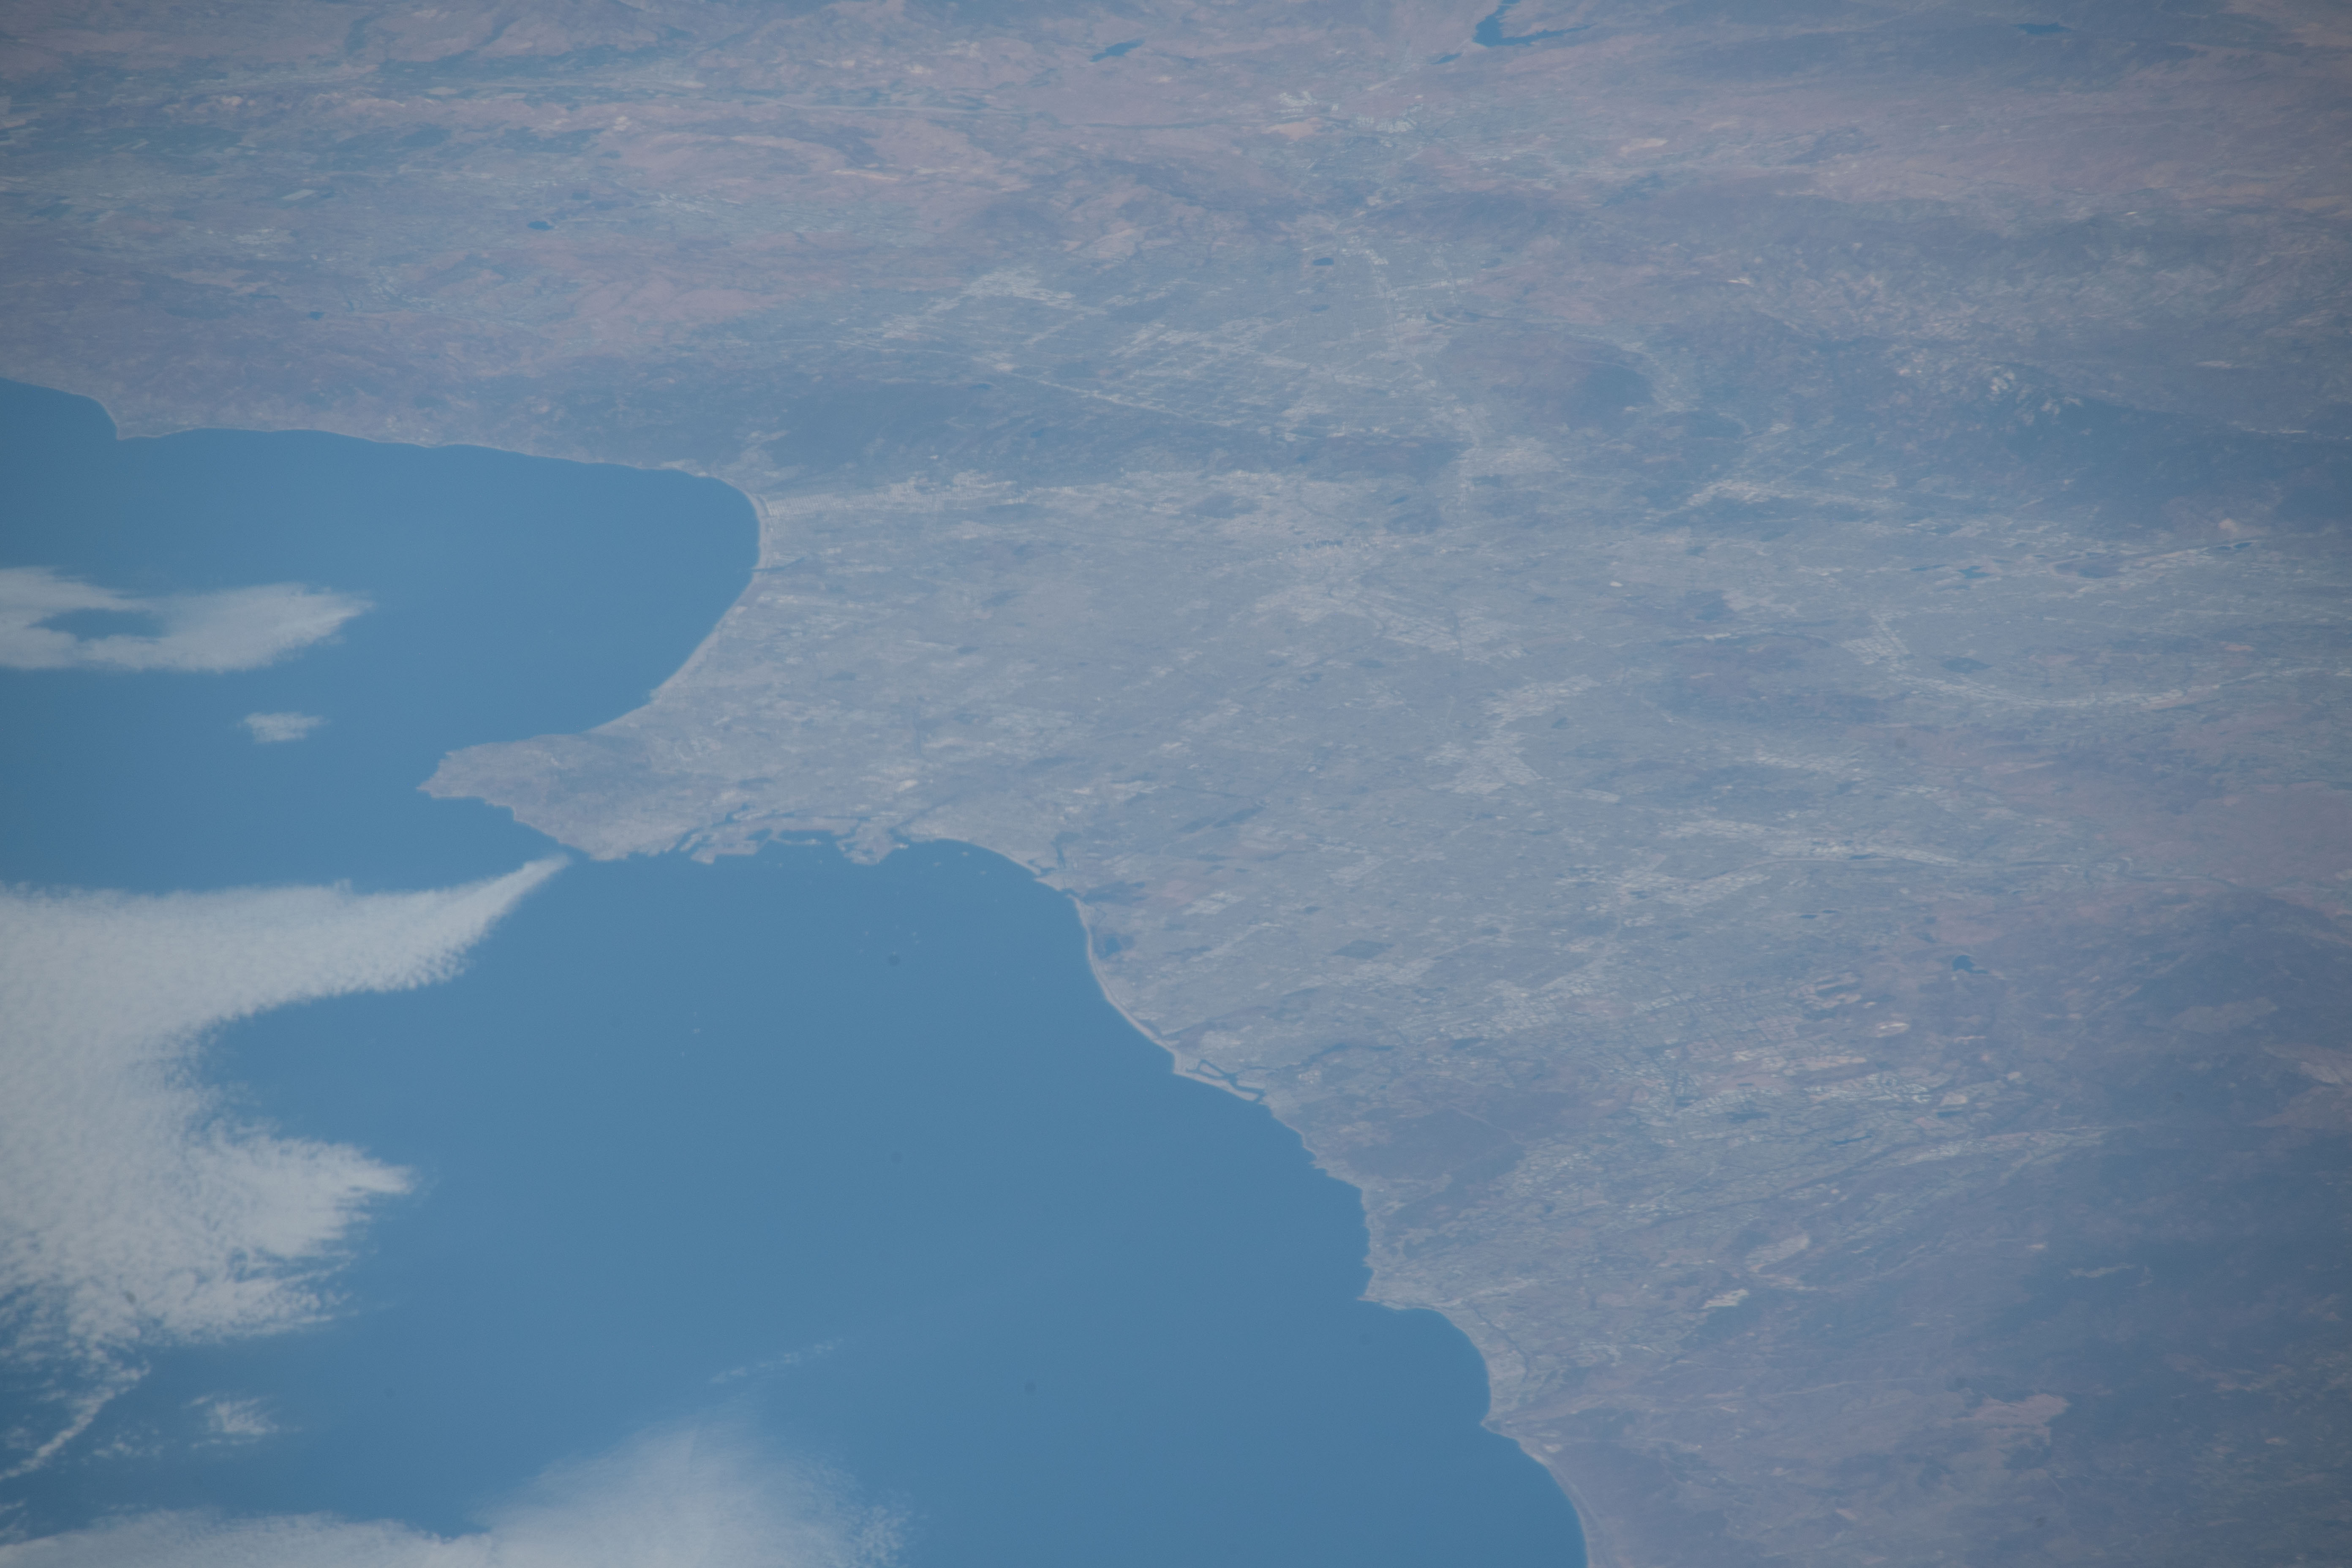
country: USA-CALIFORNIA
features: LOS ANGELES, IRVINE
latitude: 33.8
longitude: -118.1
